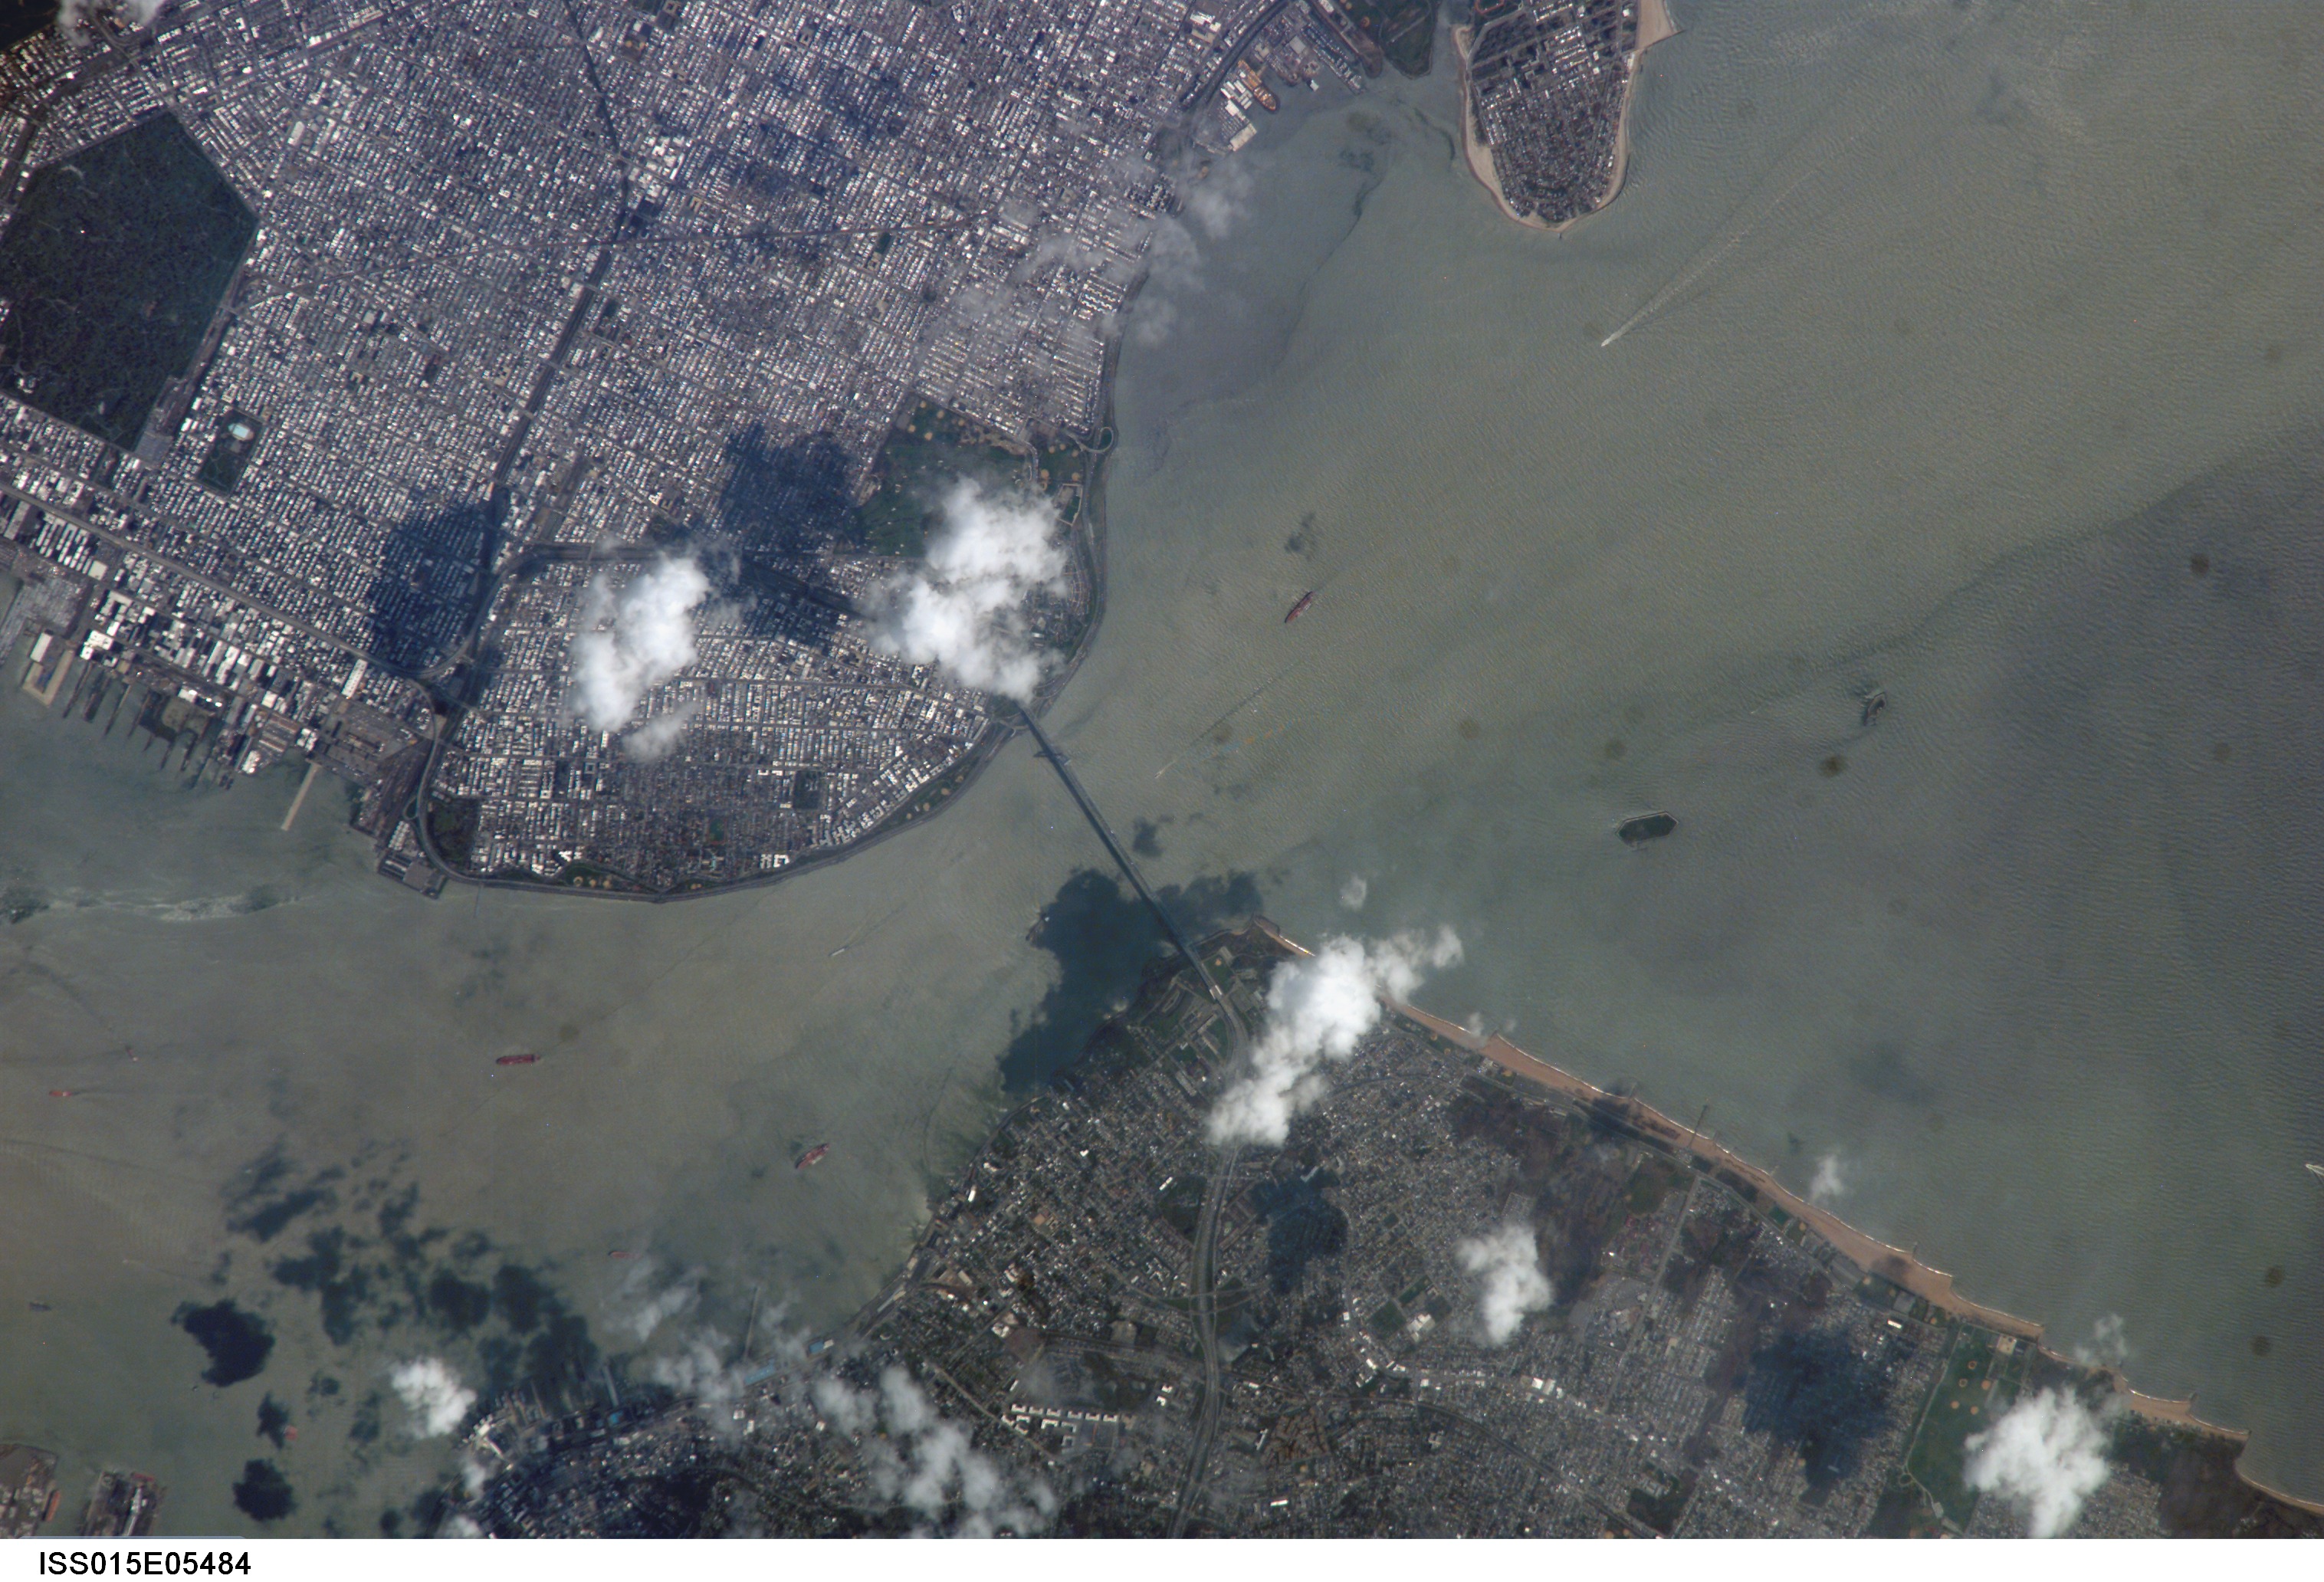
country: USA-NEW YORK
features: BROOKLYN, NEW YORK, THE NARROWS
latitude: 40.6
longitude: -74.0
